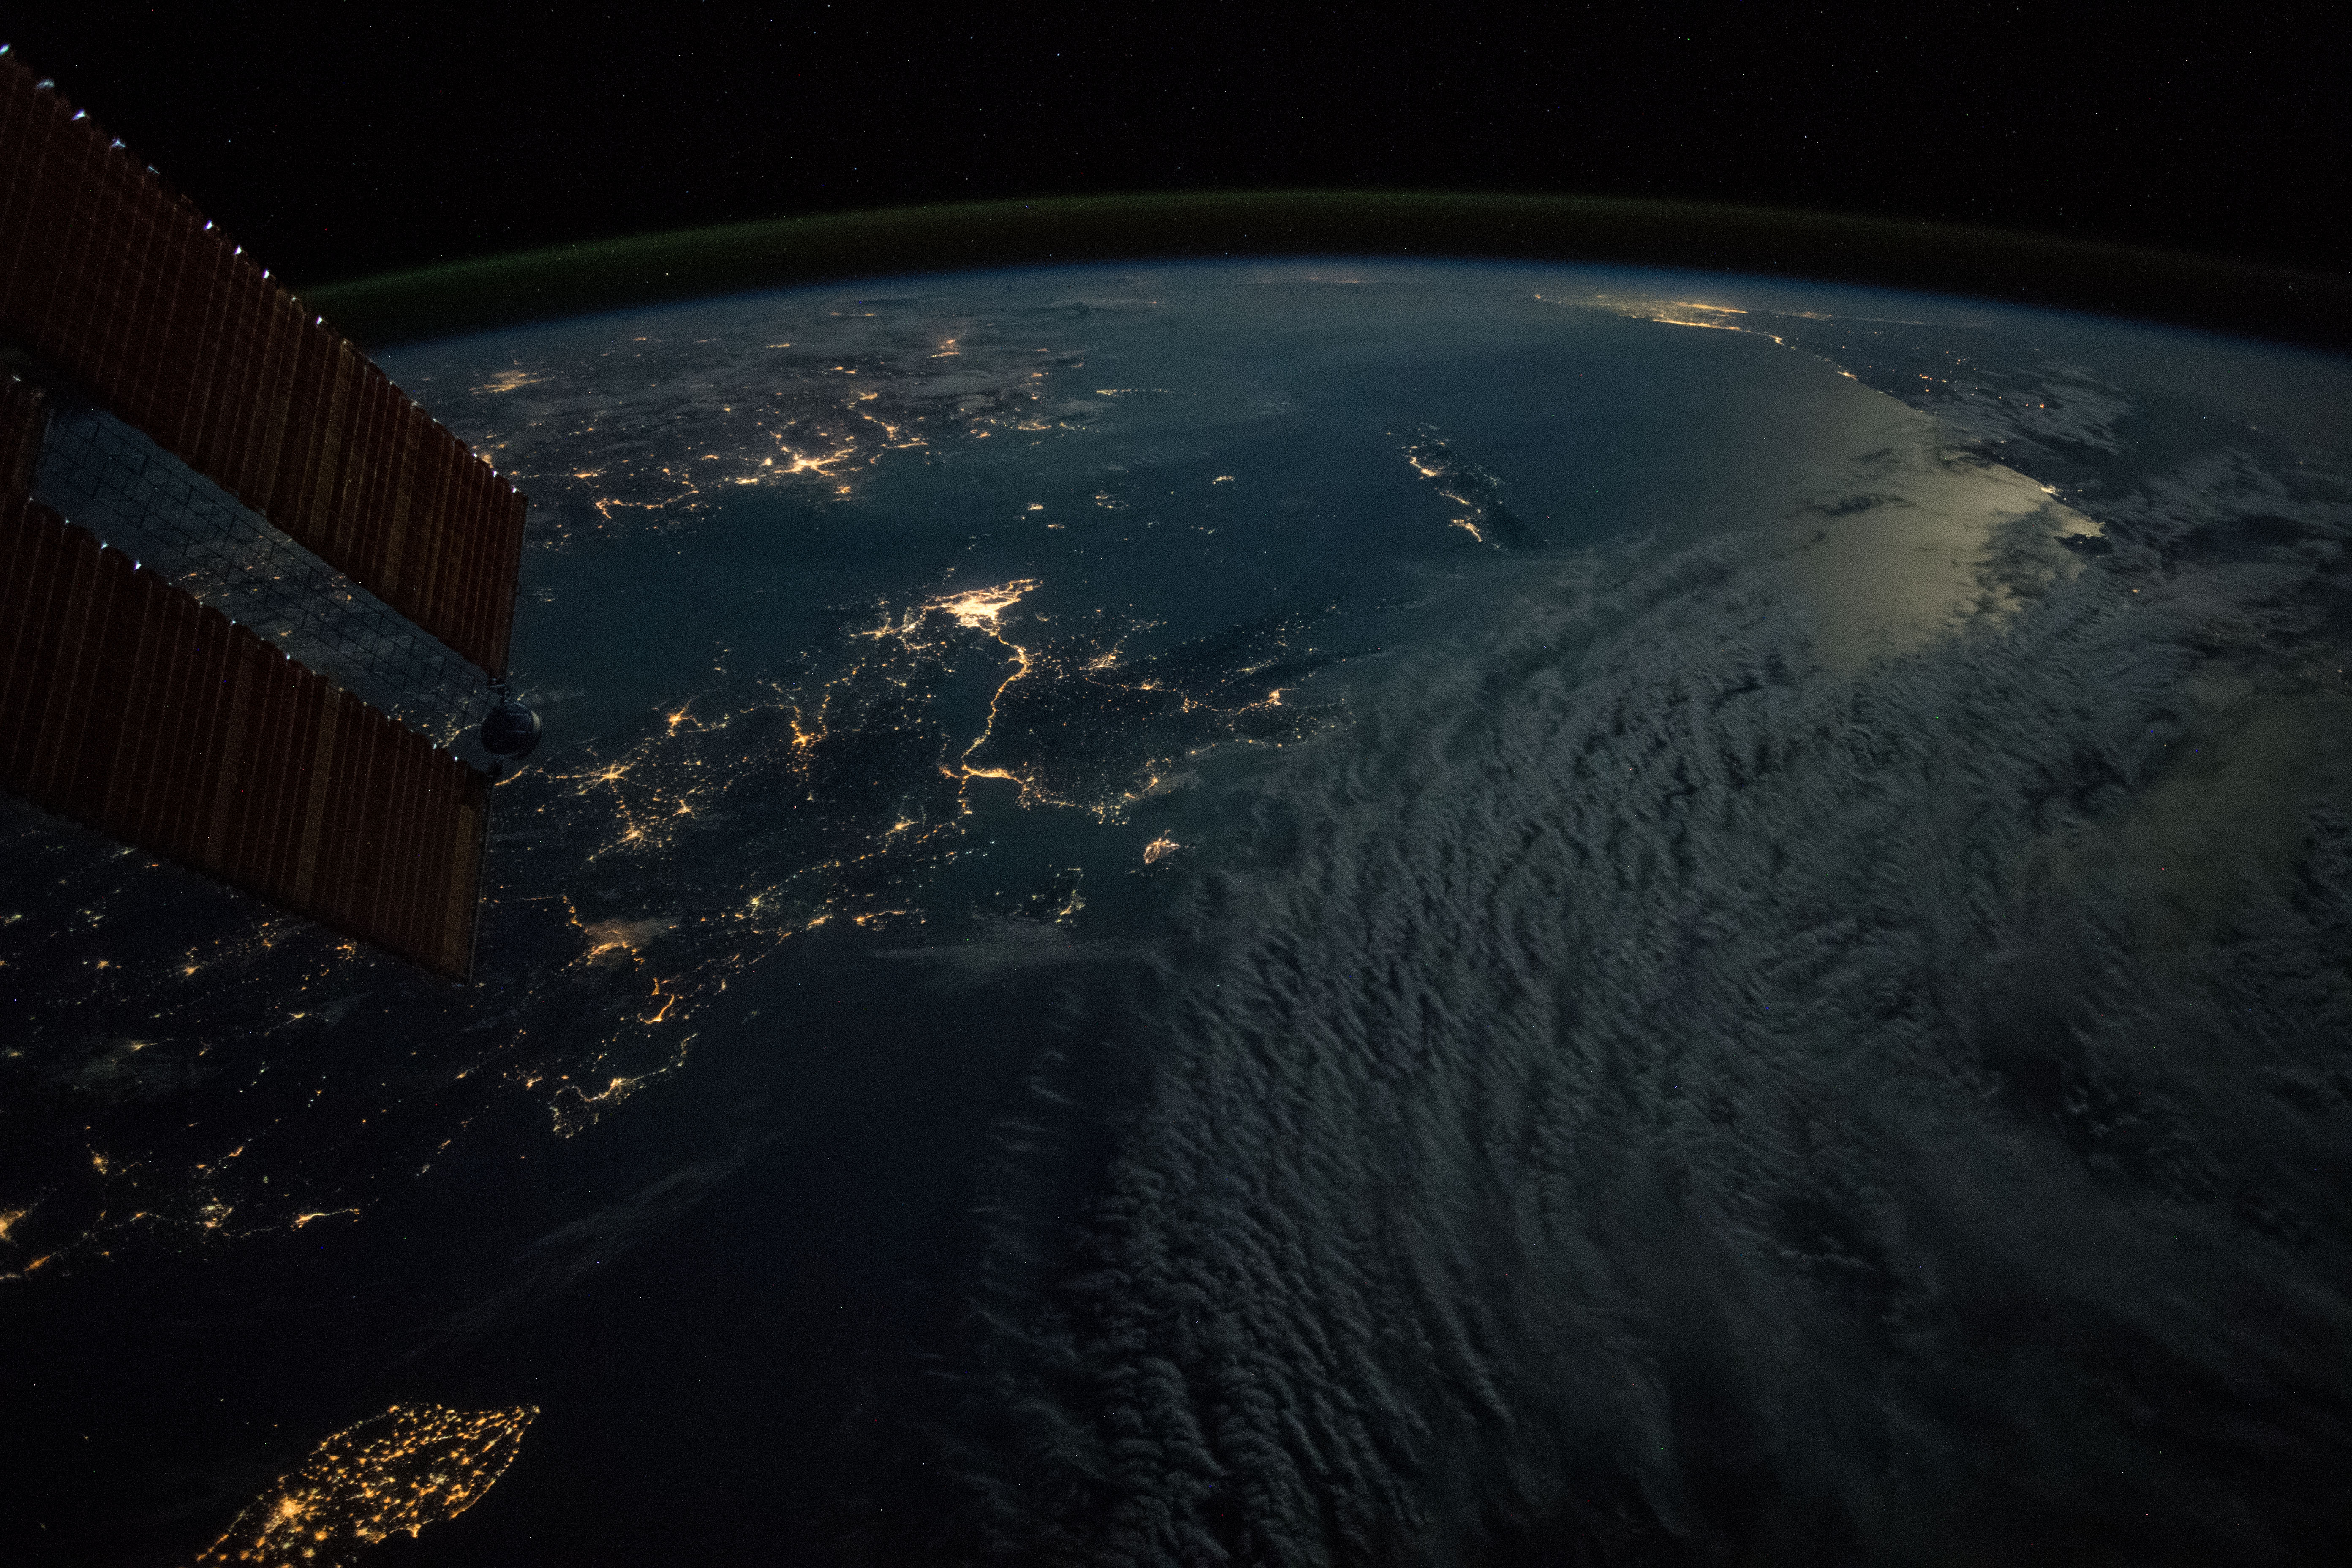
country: GREECE
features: ZAKINTHOS CITY, IONIAN SEA, IONIAN ISLANDS, POTRI ISLAND, KYPARISSIA CITY, KALAMATA CITY, ATHENS CITY
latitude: 37.2
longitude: 21.4
